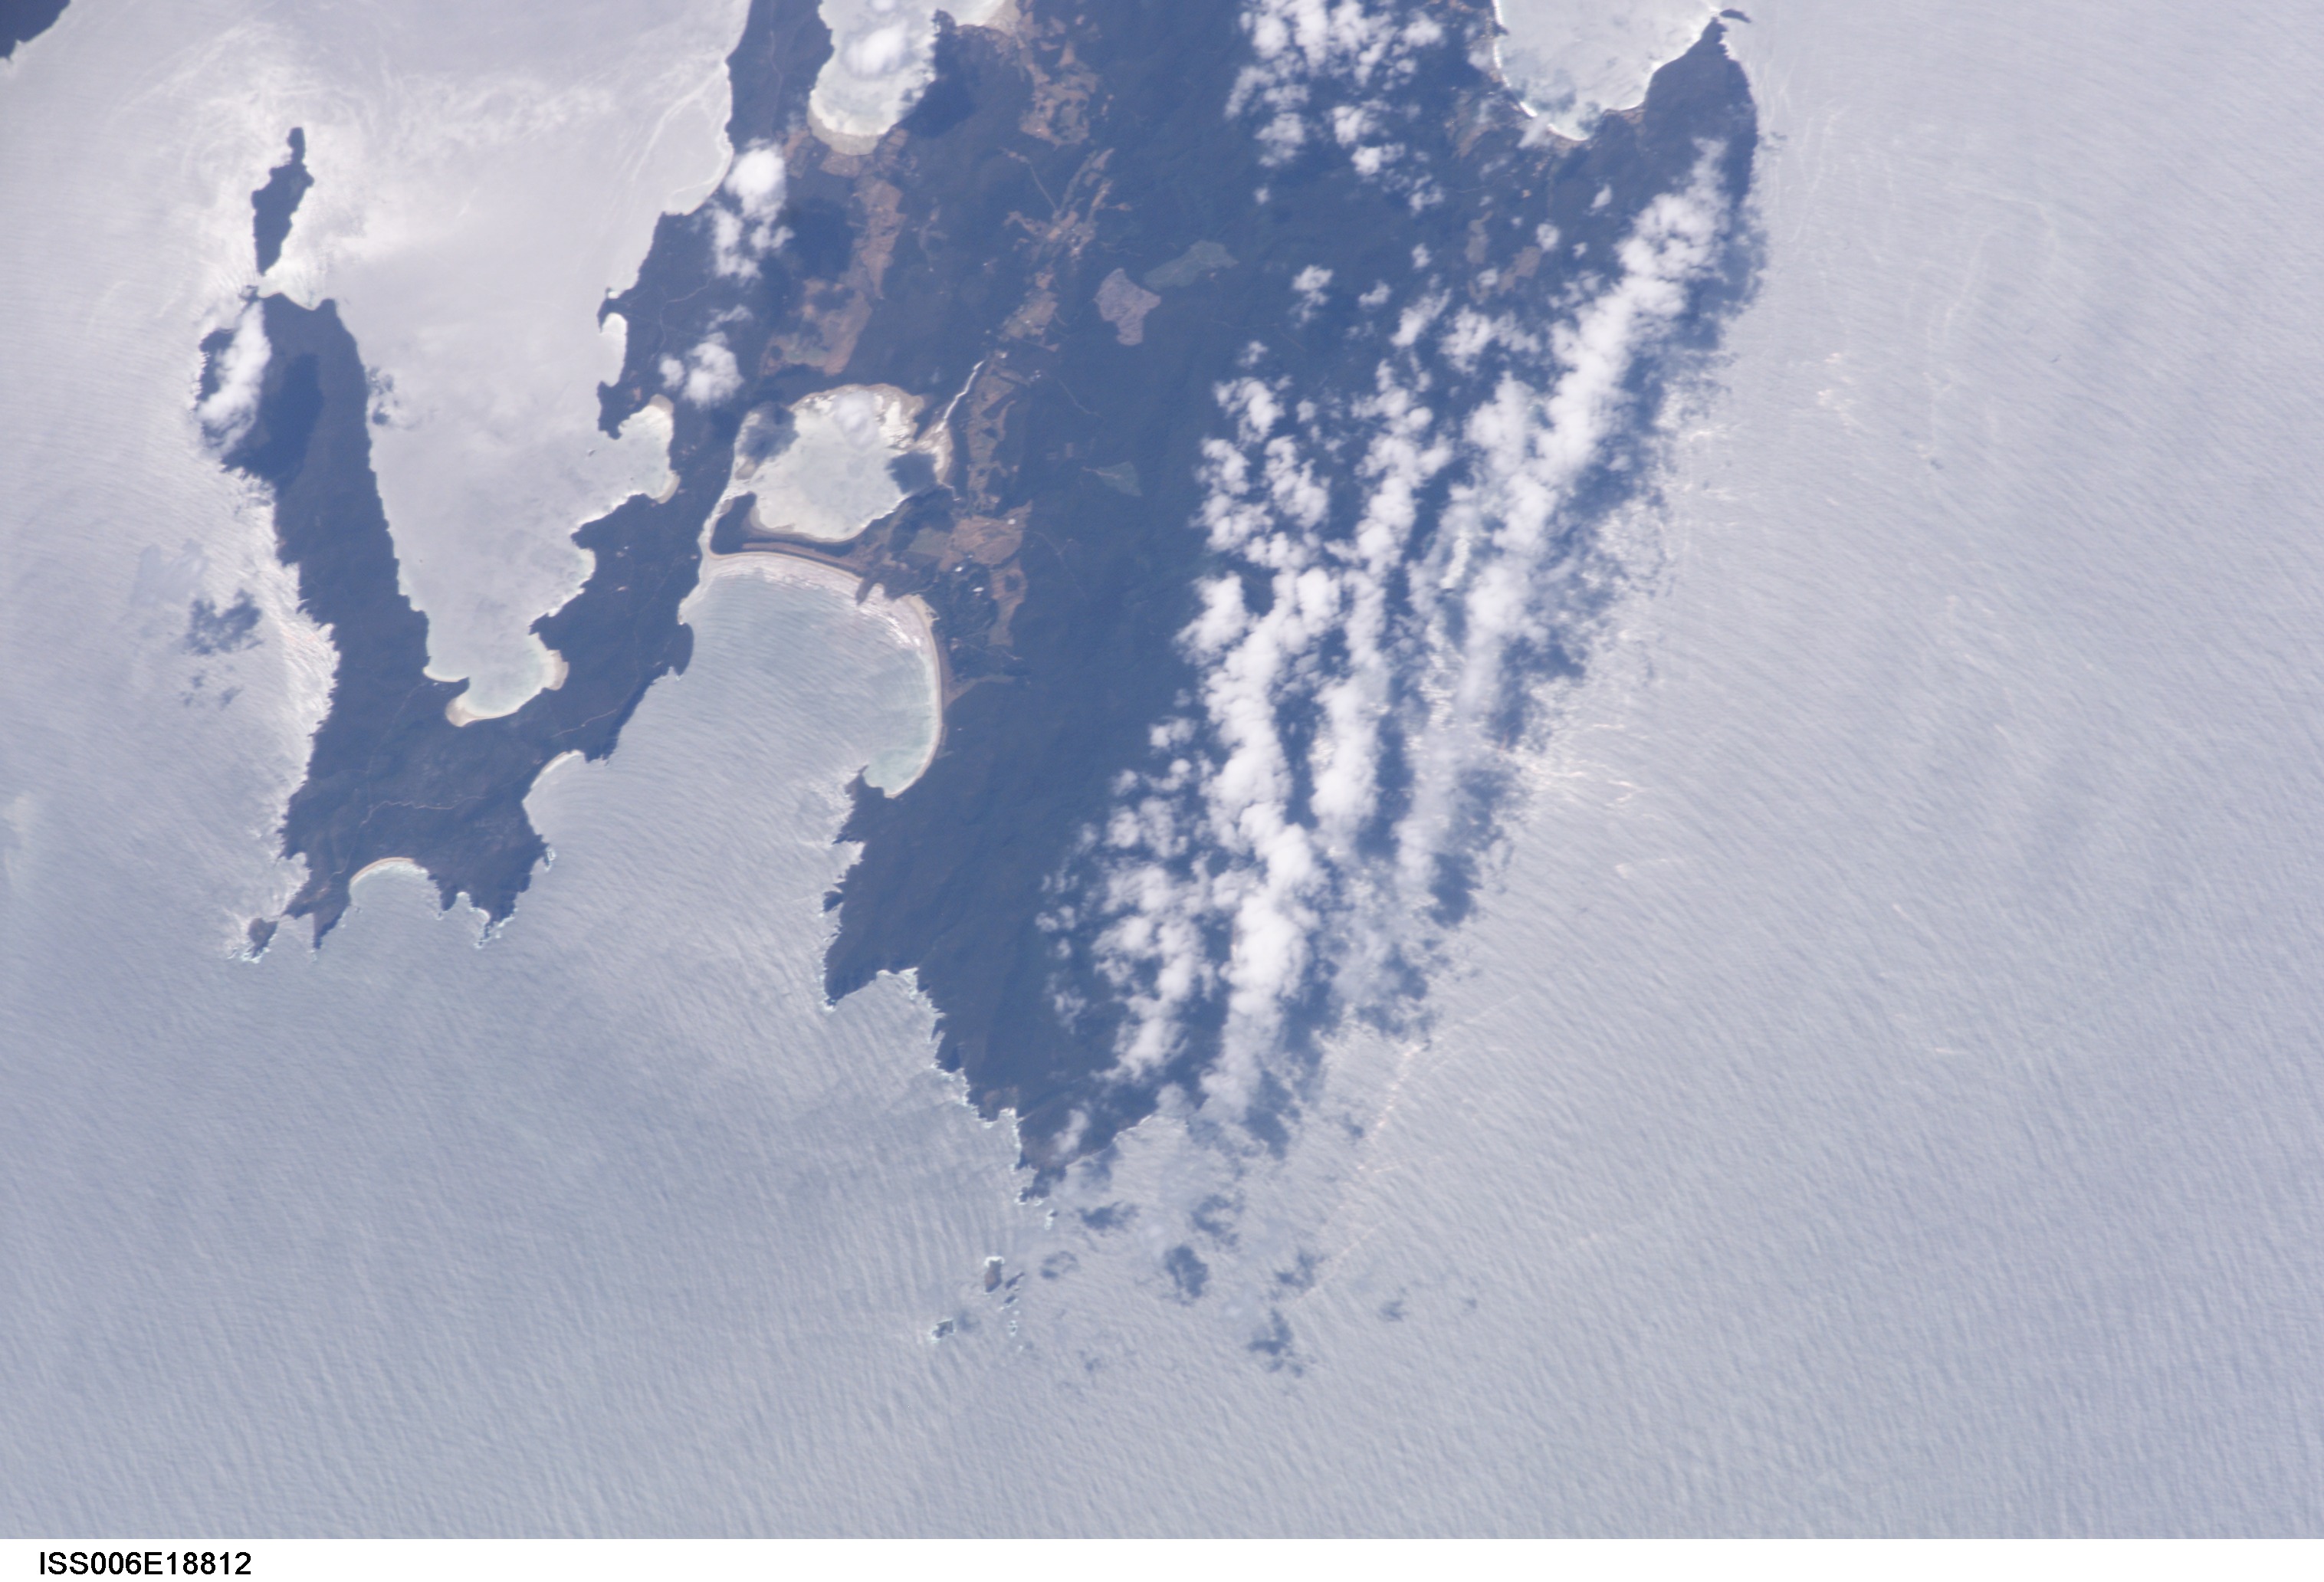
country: AUSTRALIA-T
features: SOUTH BRUNY ISLAND, CLOUDY BAY
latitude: -43.5
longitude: 147.5
